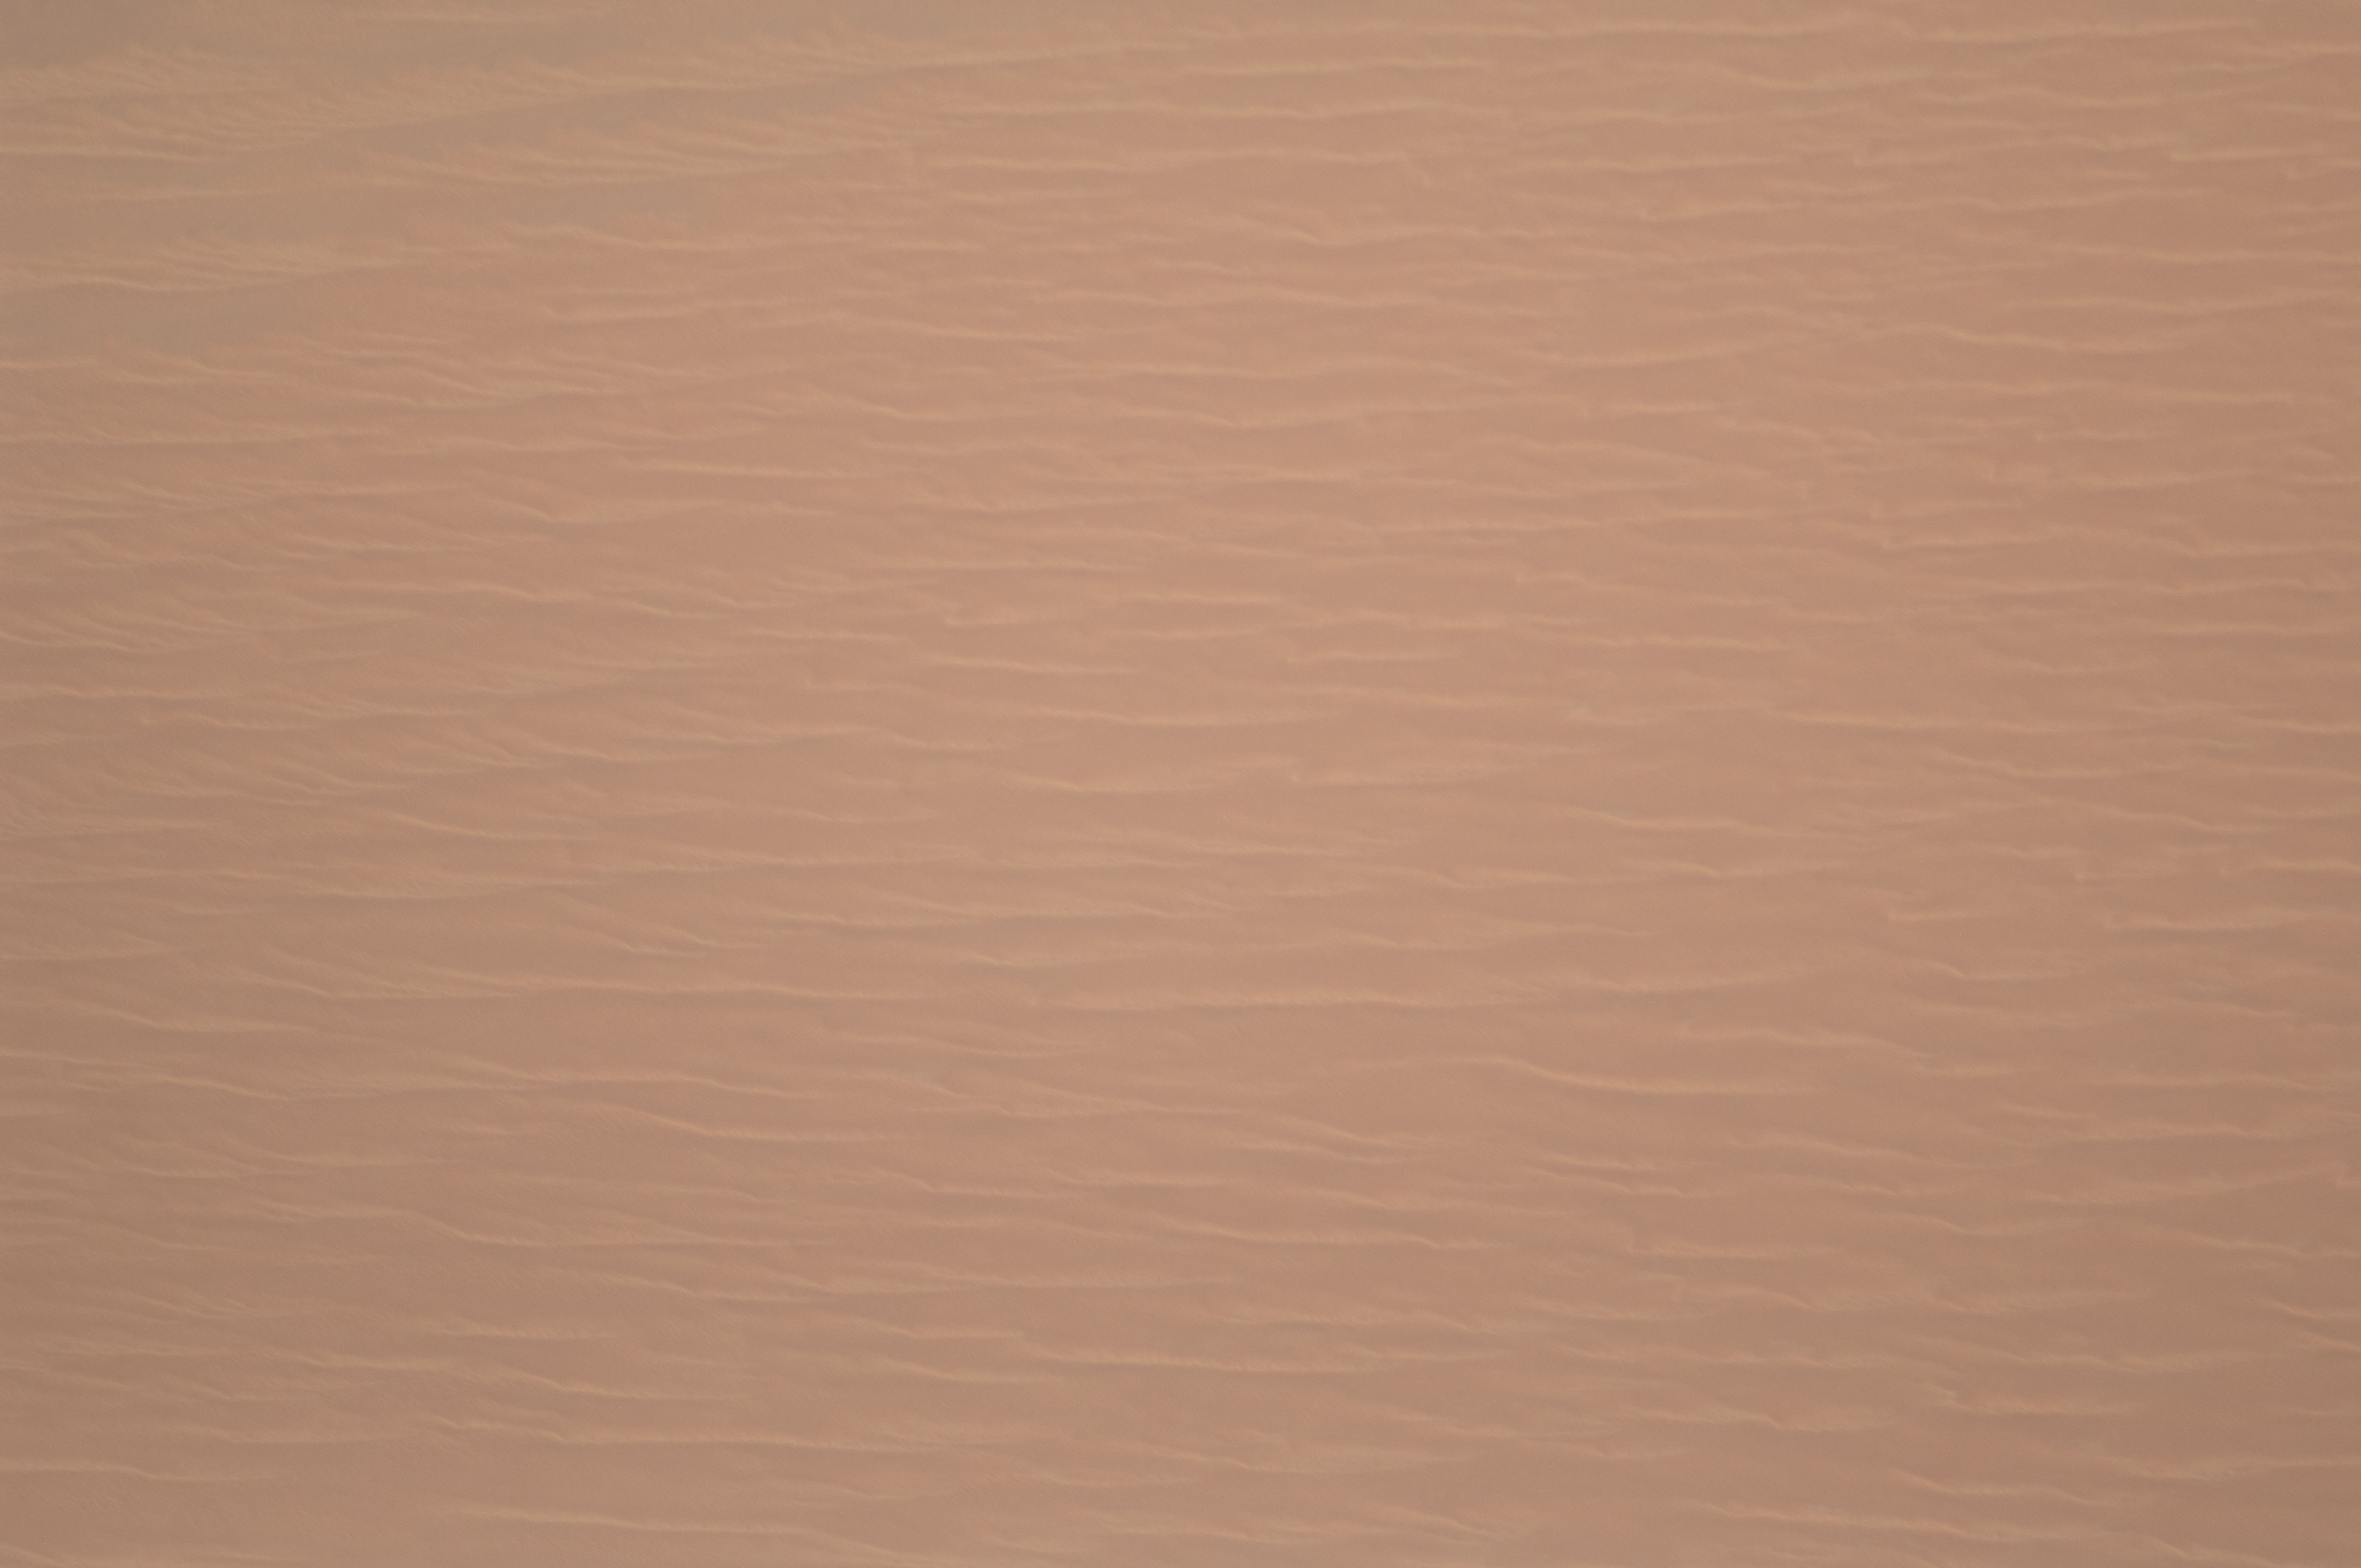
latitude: 19.3
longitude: 47.5
